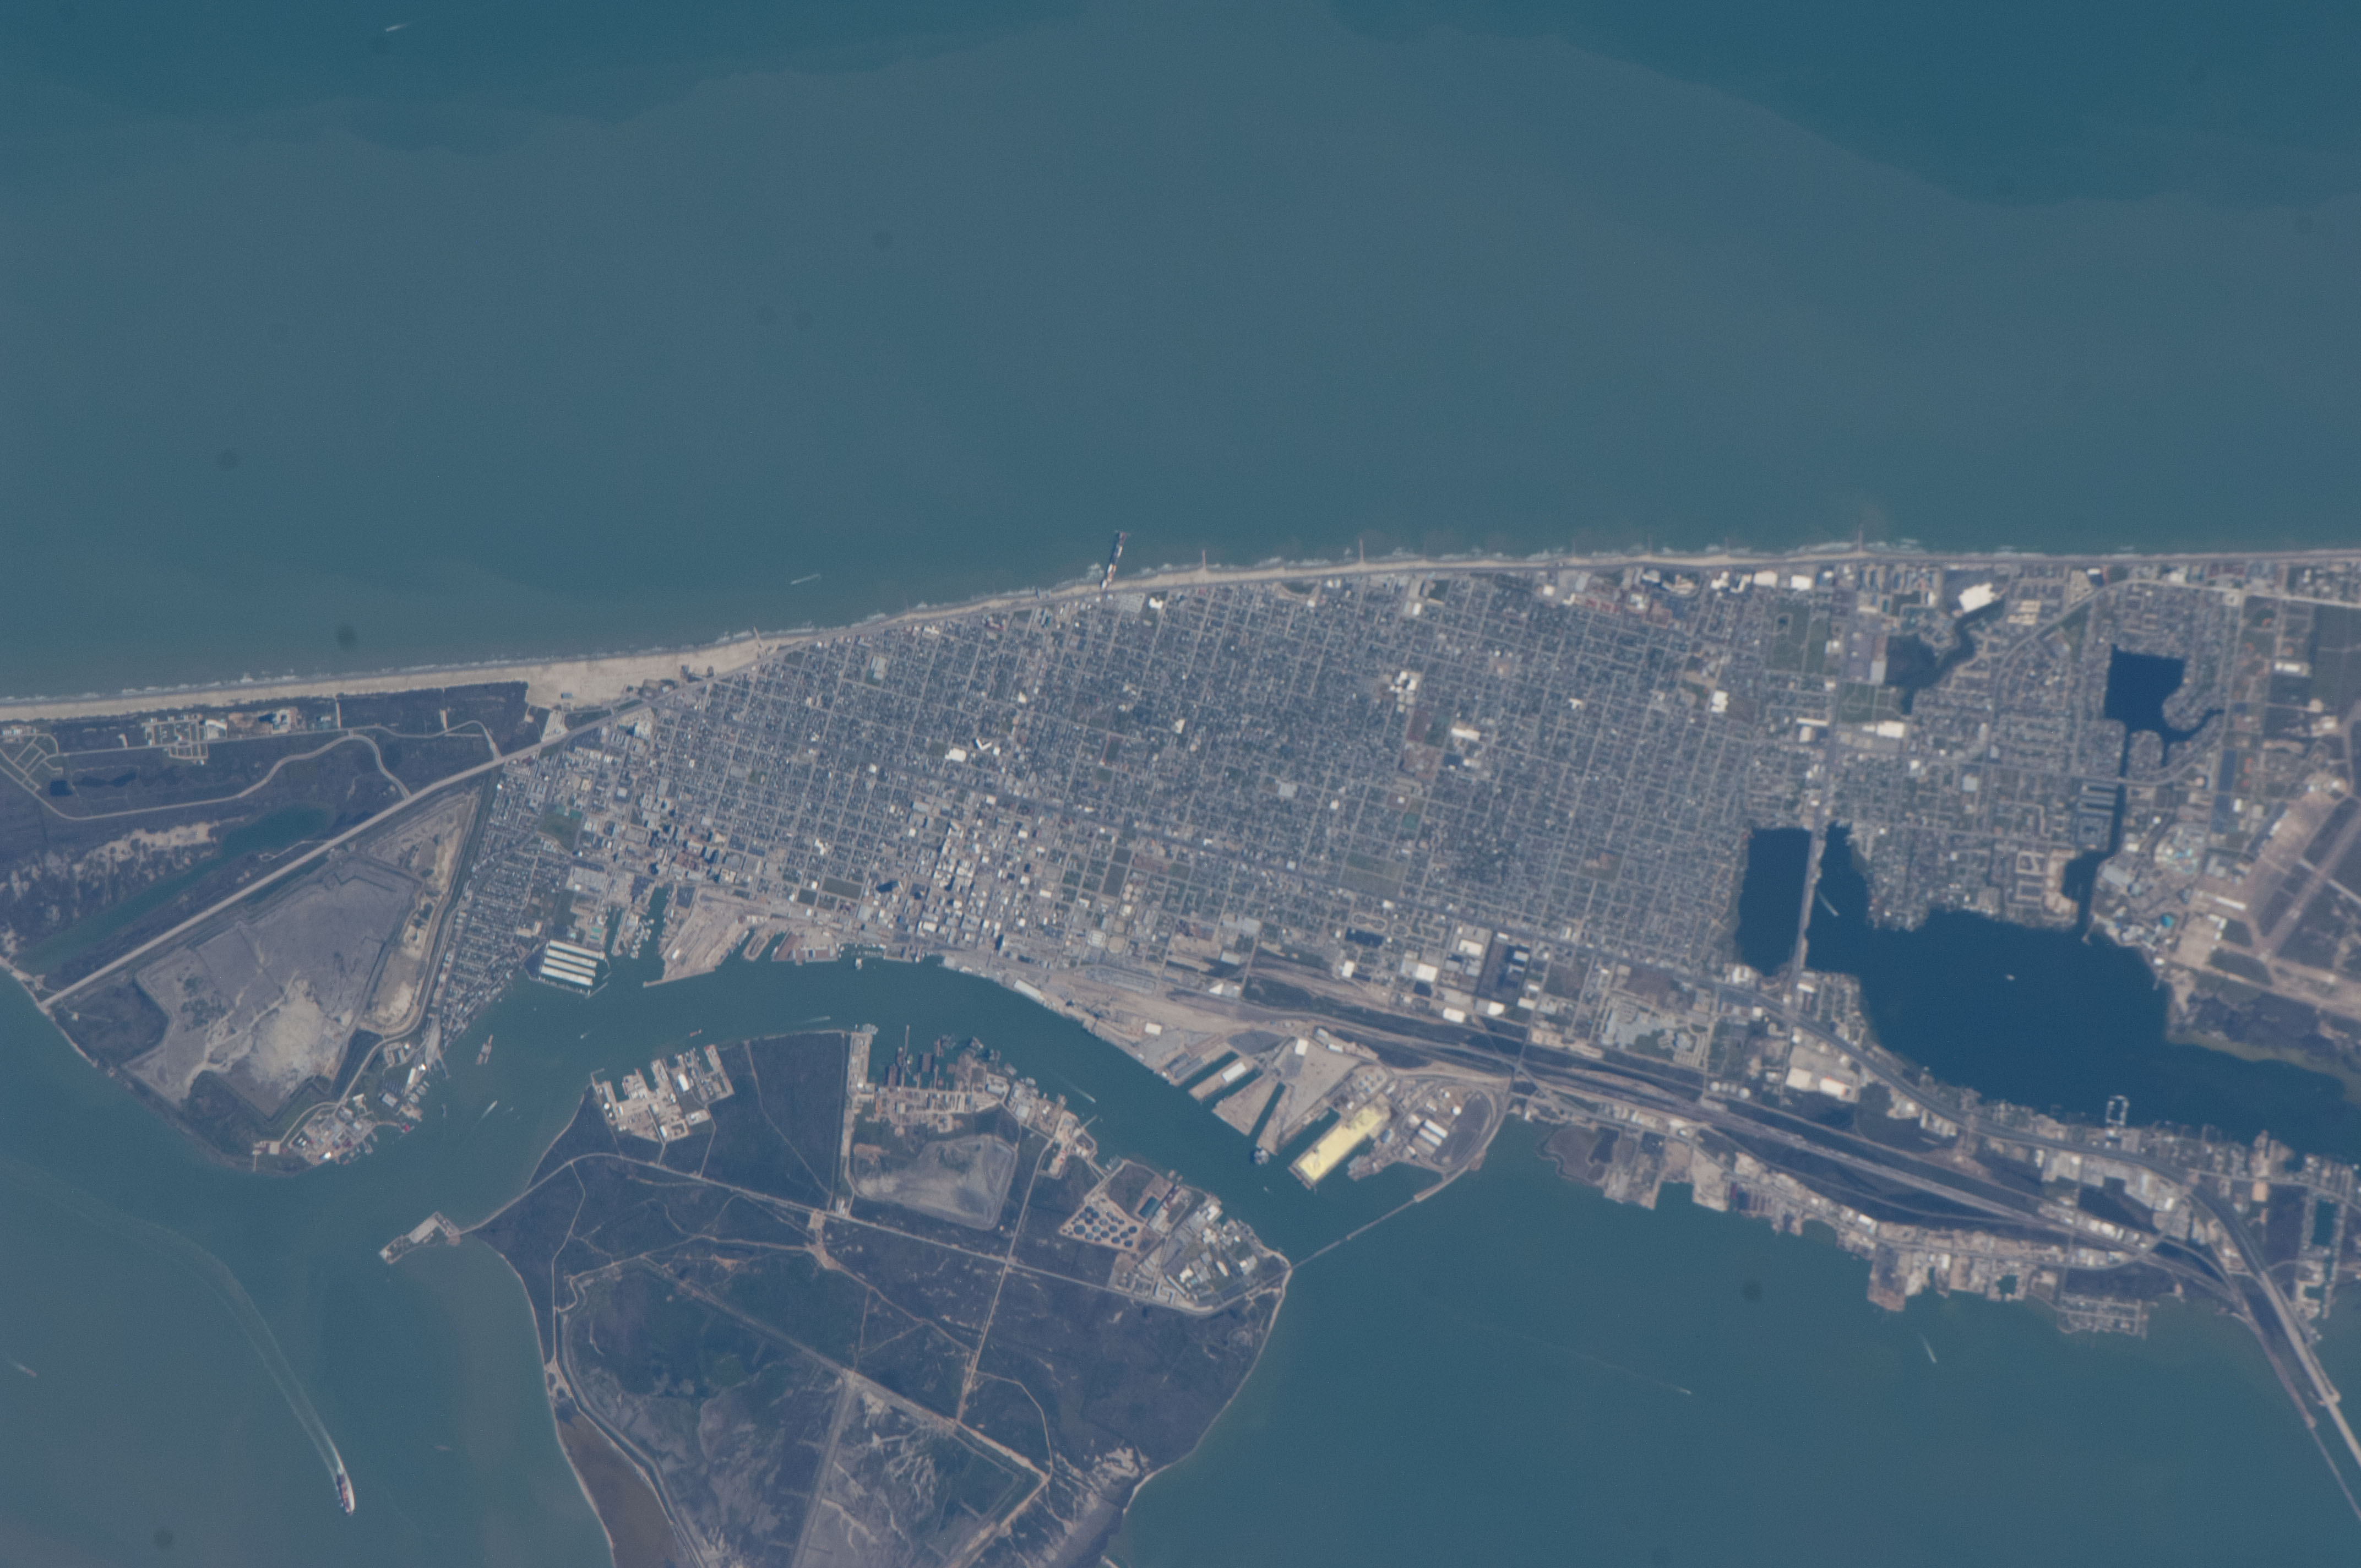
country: USA-TEXAS
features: GALVESTON, PELICAN ISLAND, SCHOLES INTERNATIONAL AIRPORT
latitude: 29.3
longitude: -94.8
